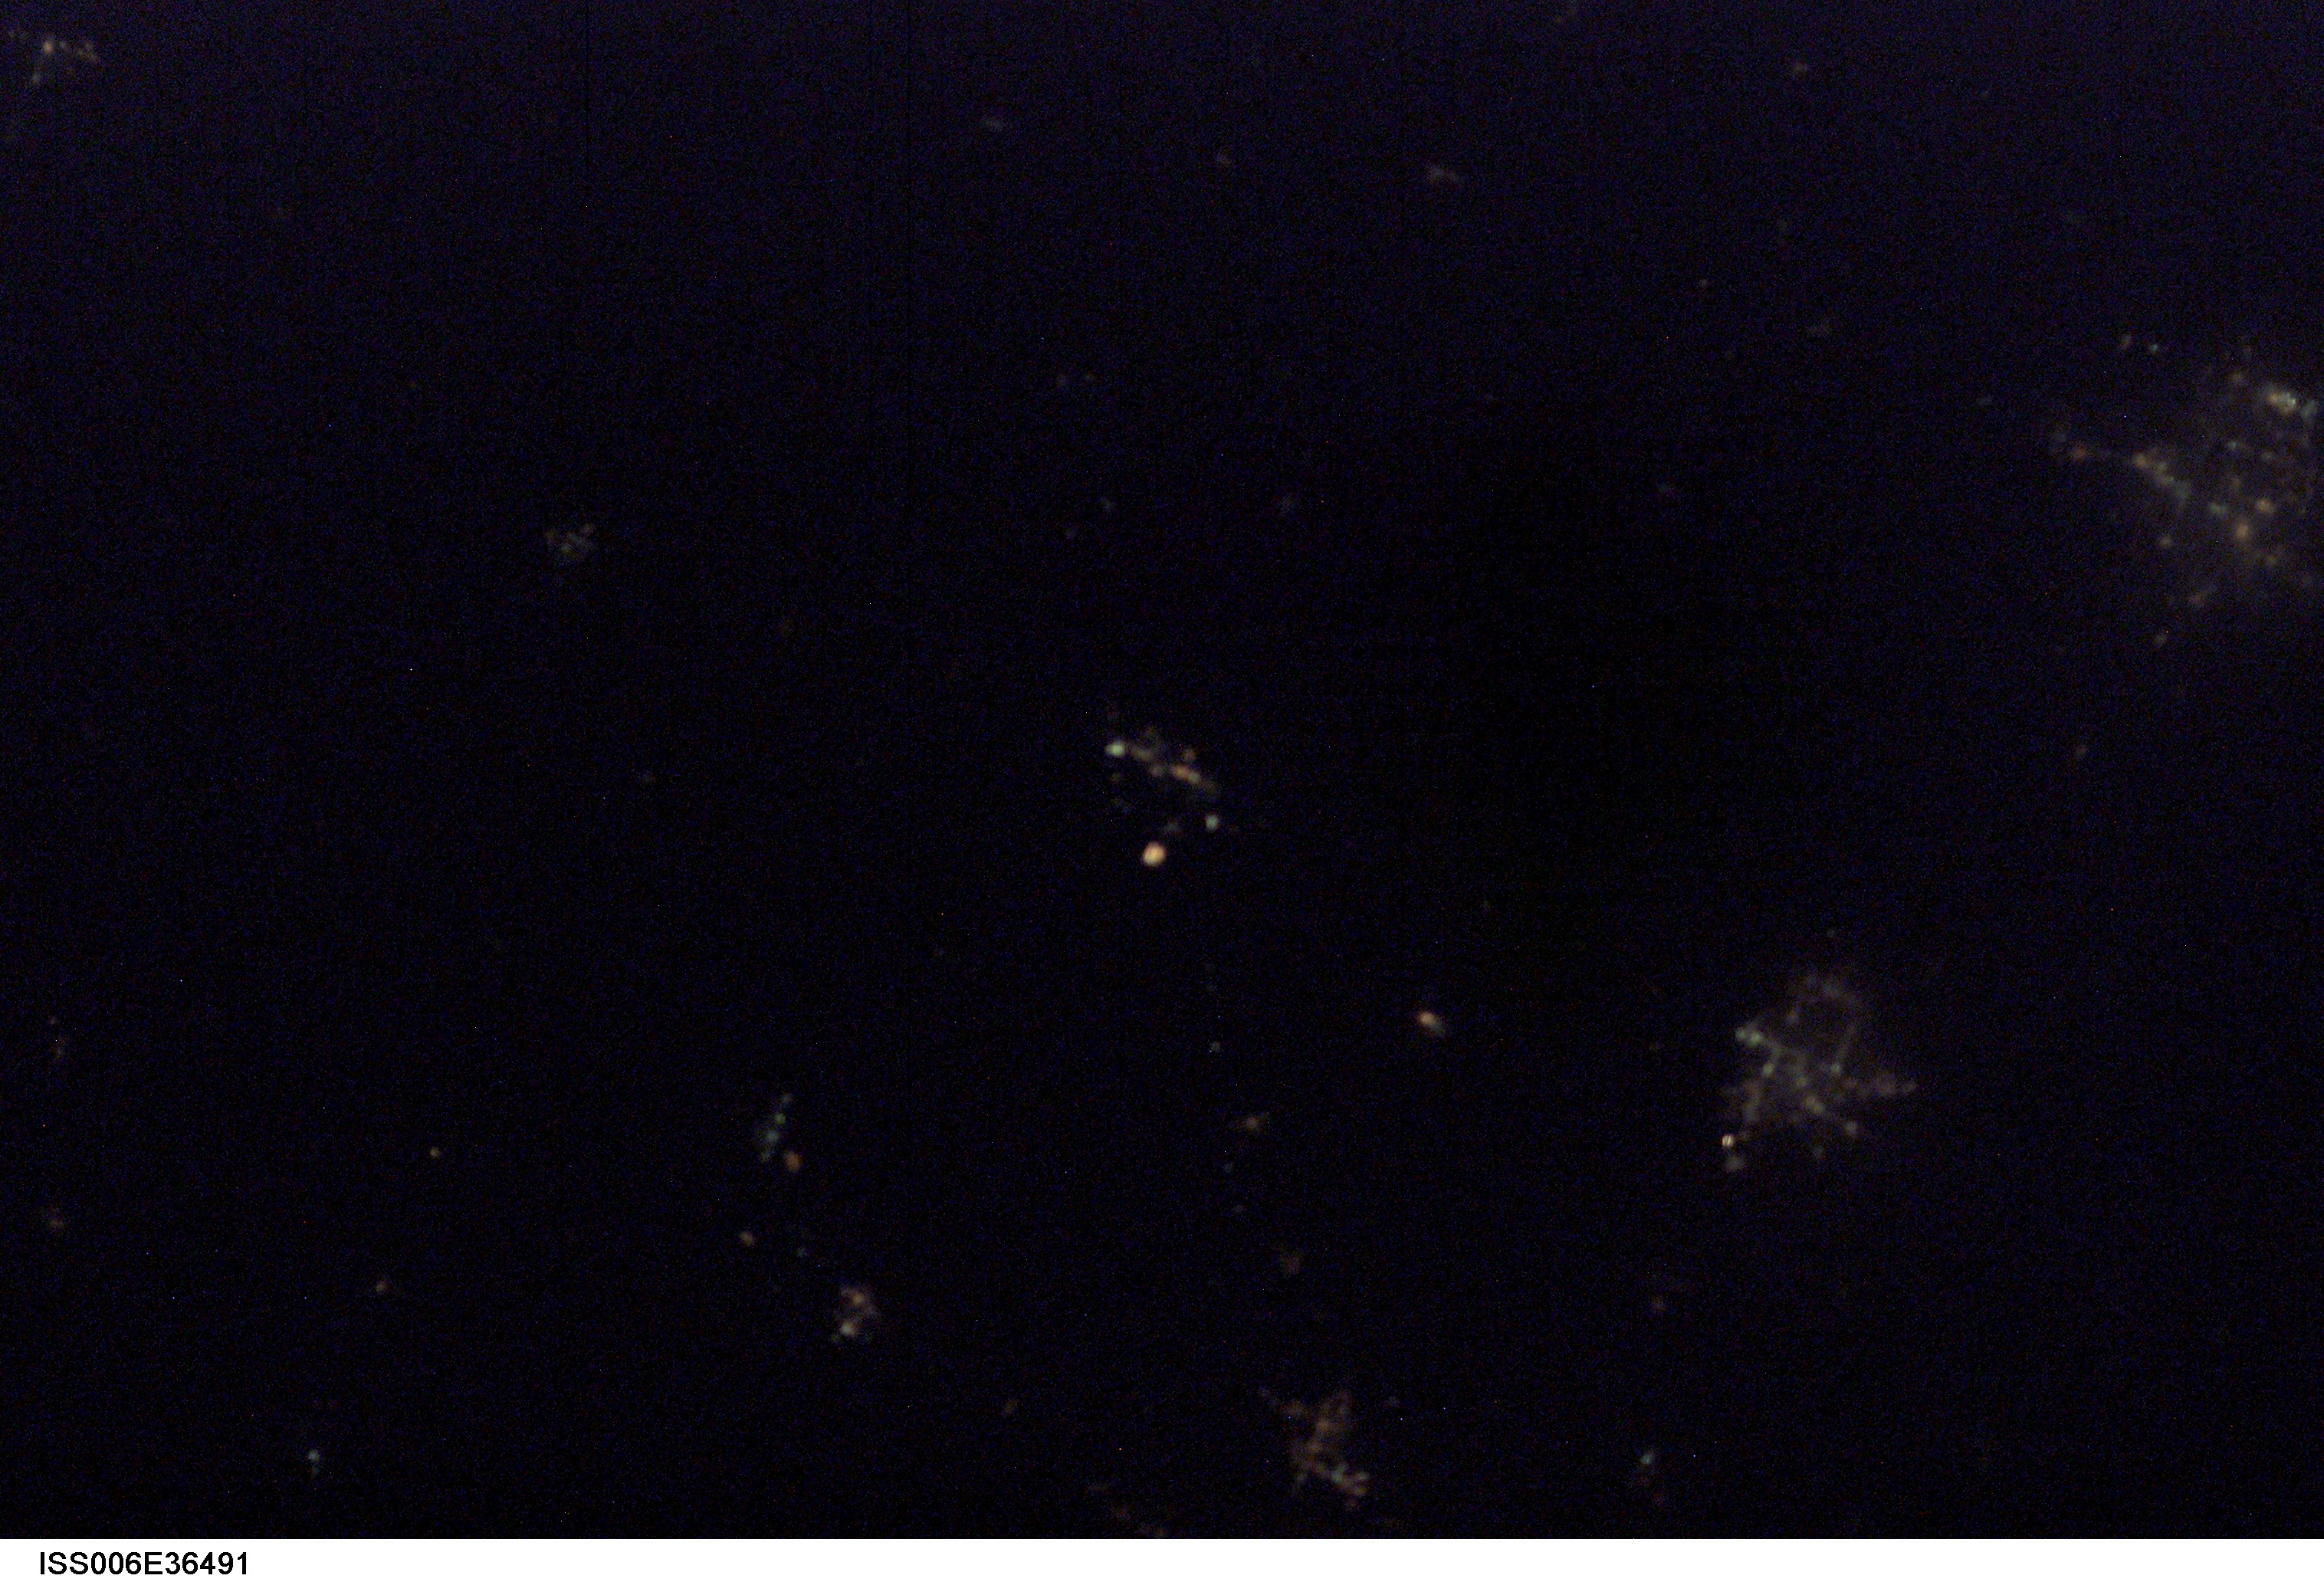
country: USA-MISSOURI
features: DARK EARTHOBS
